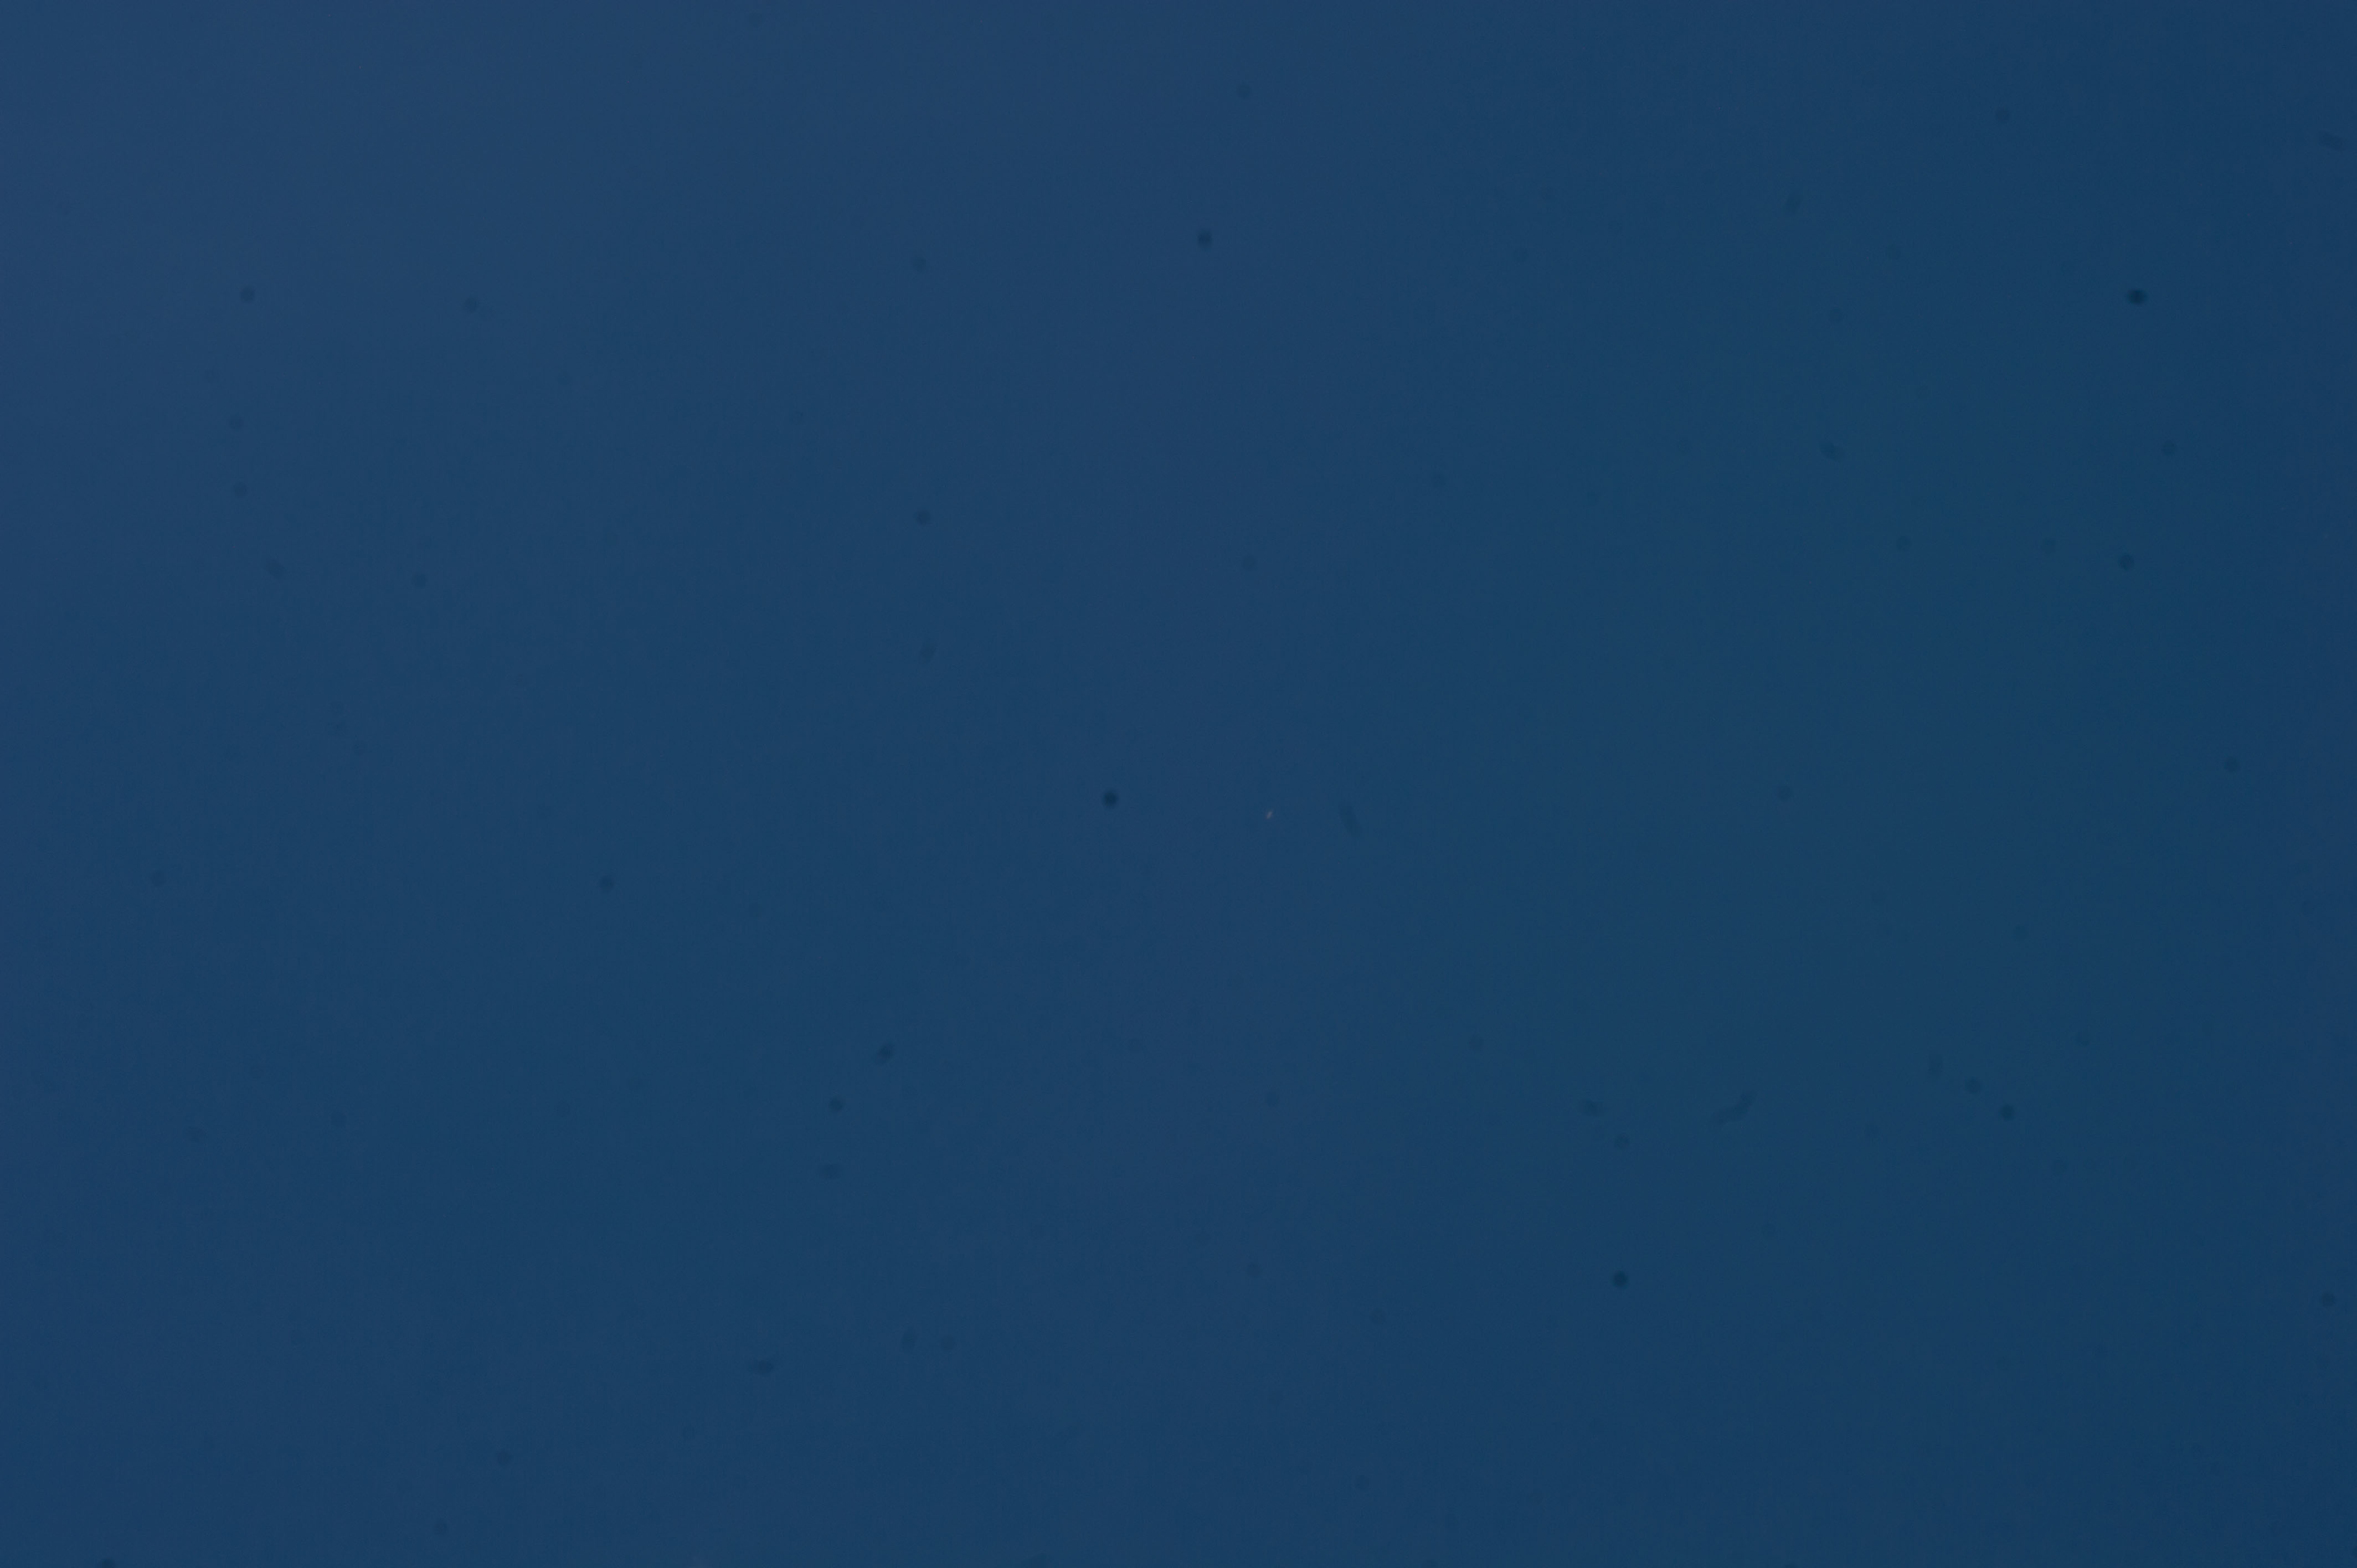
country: ANDAMAN SEA
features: SEA SURFACE
